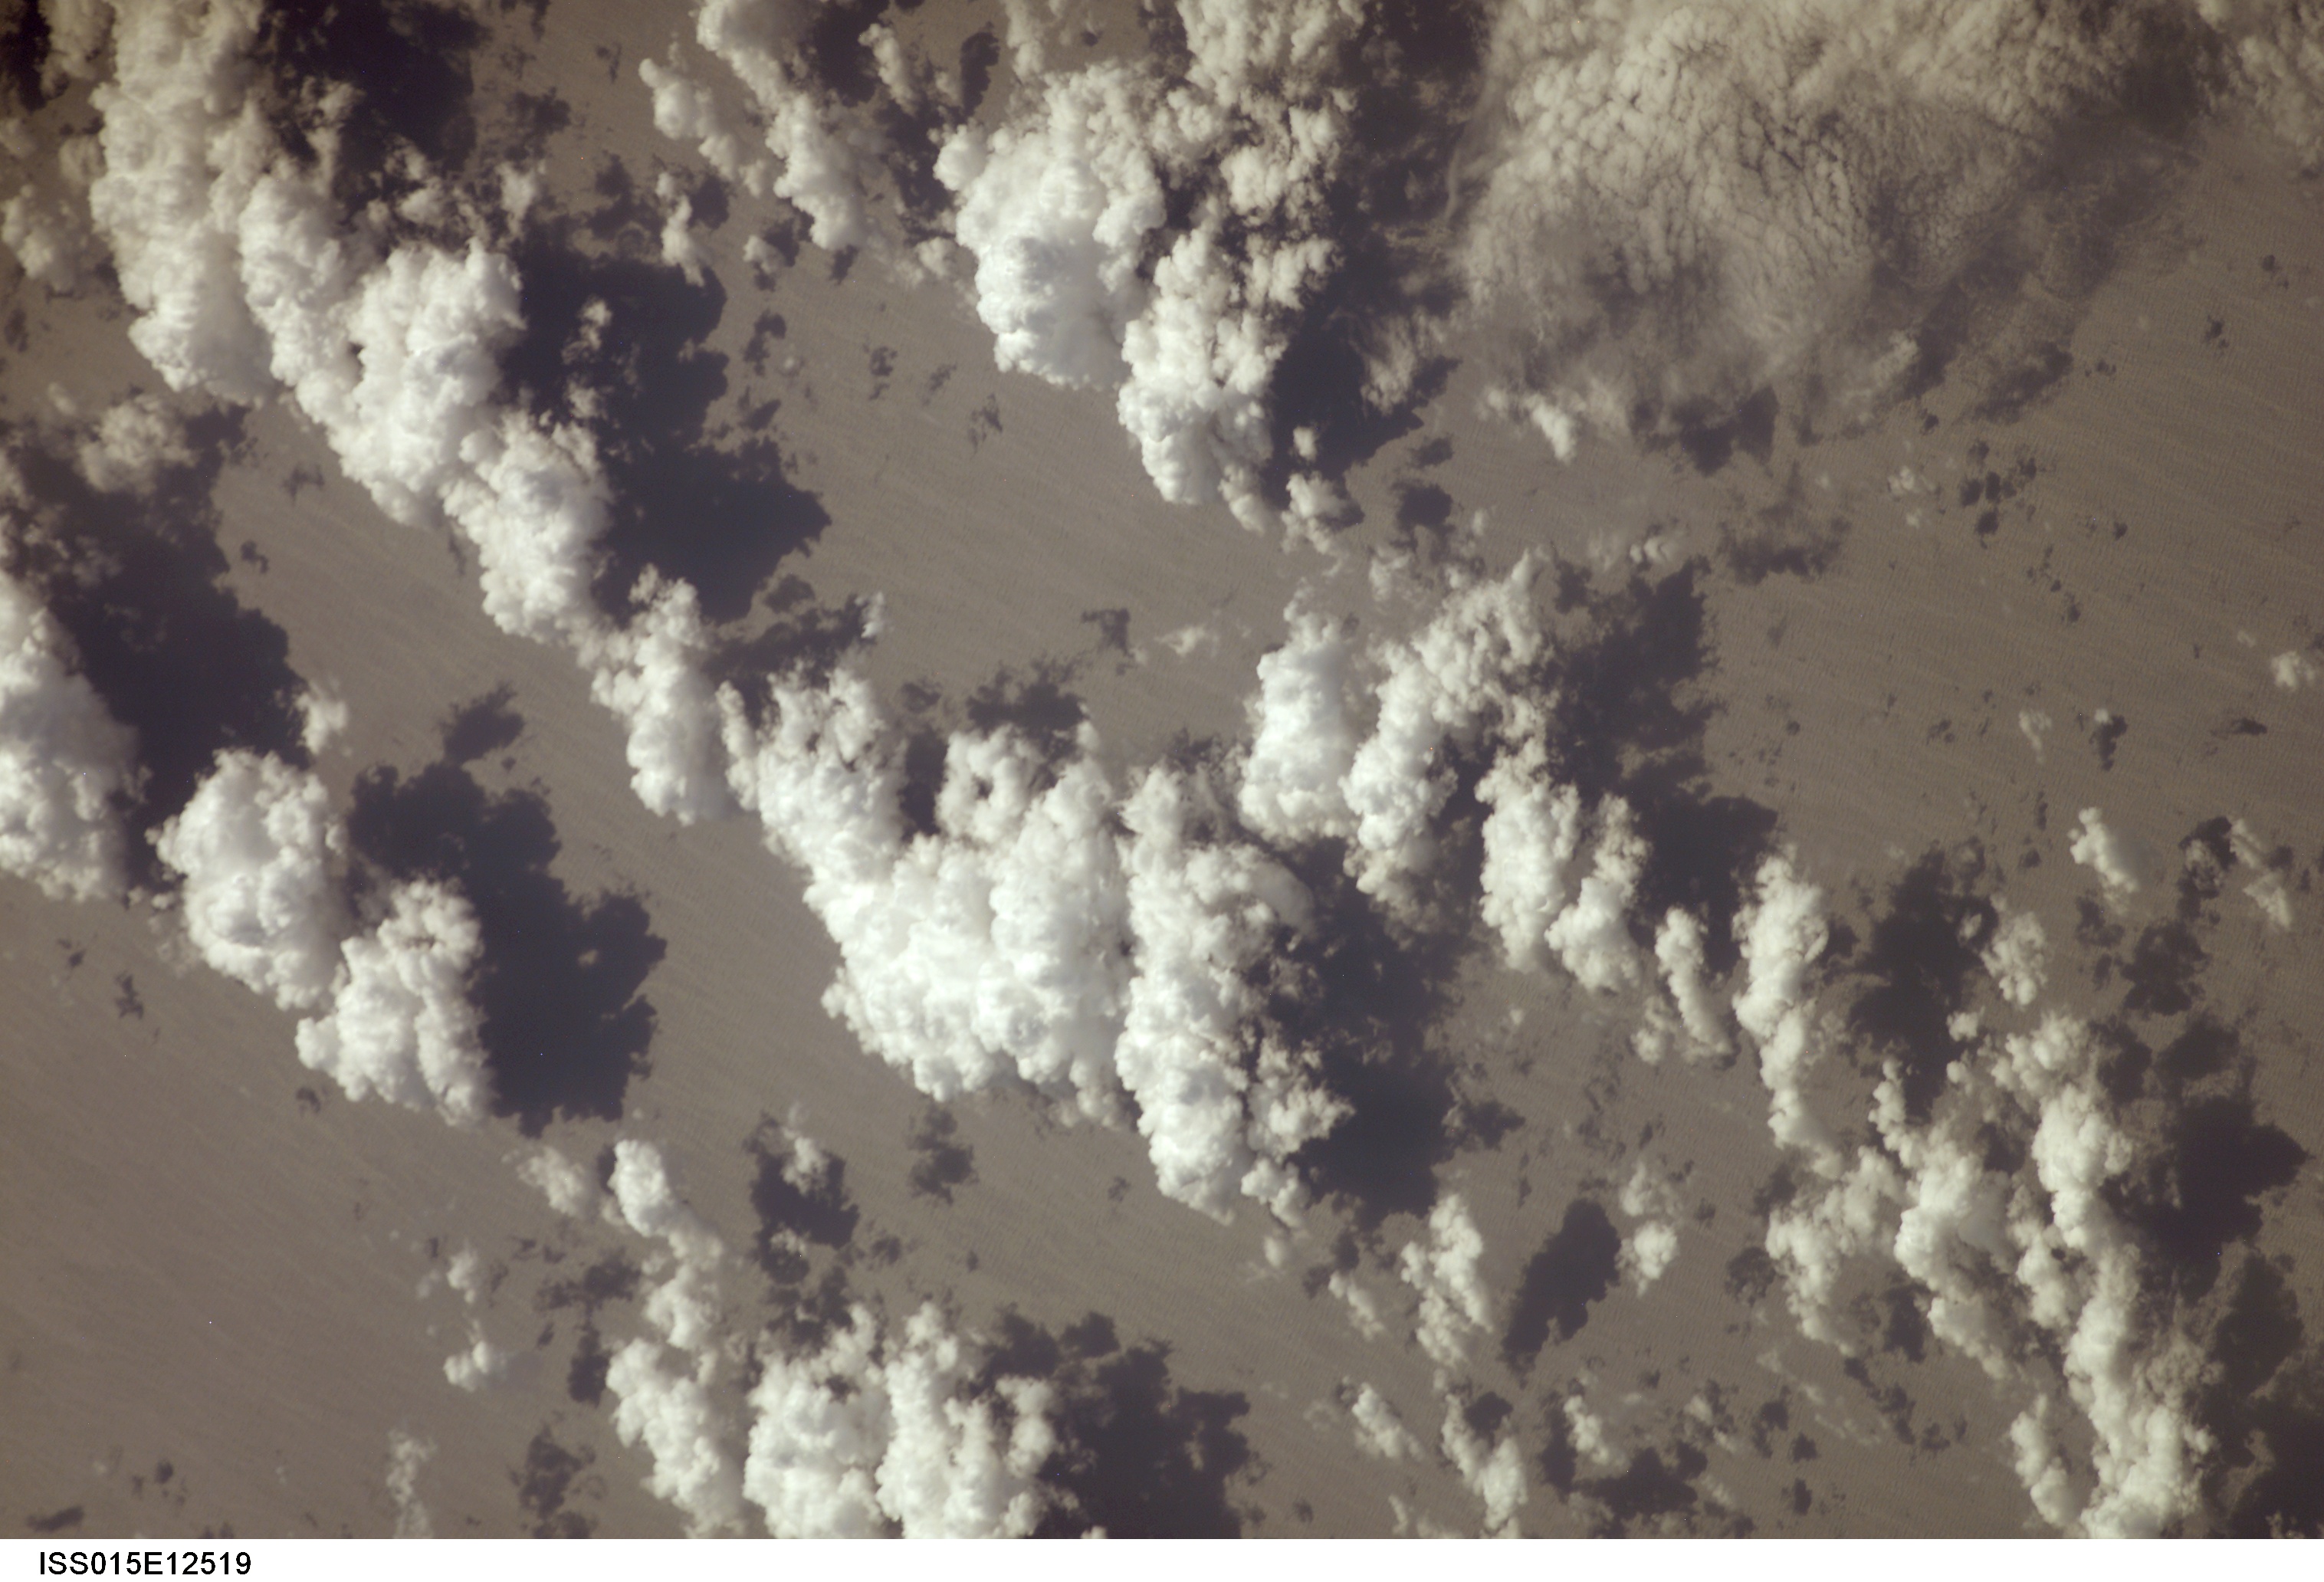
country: CARIBBEAN SEA
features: CONVECTIVE CLOUDS, GLINT
